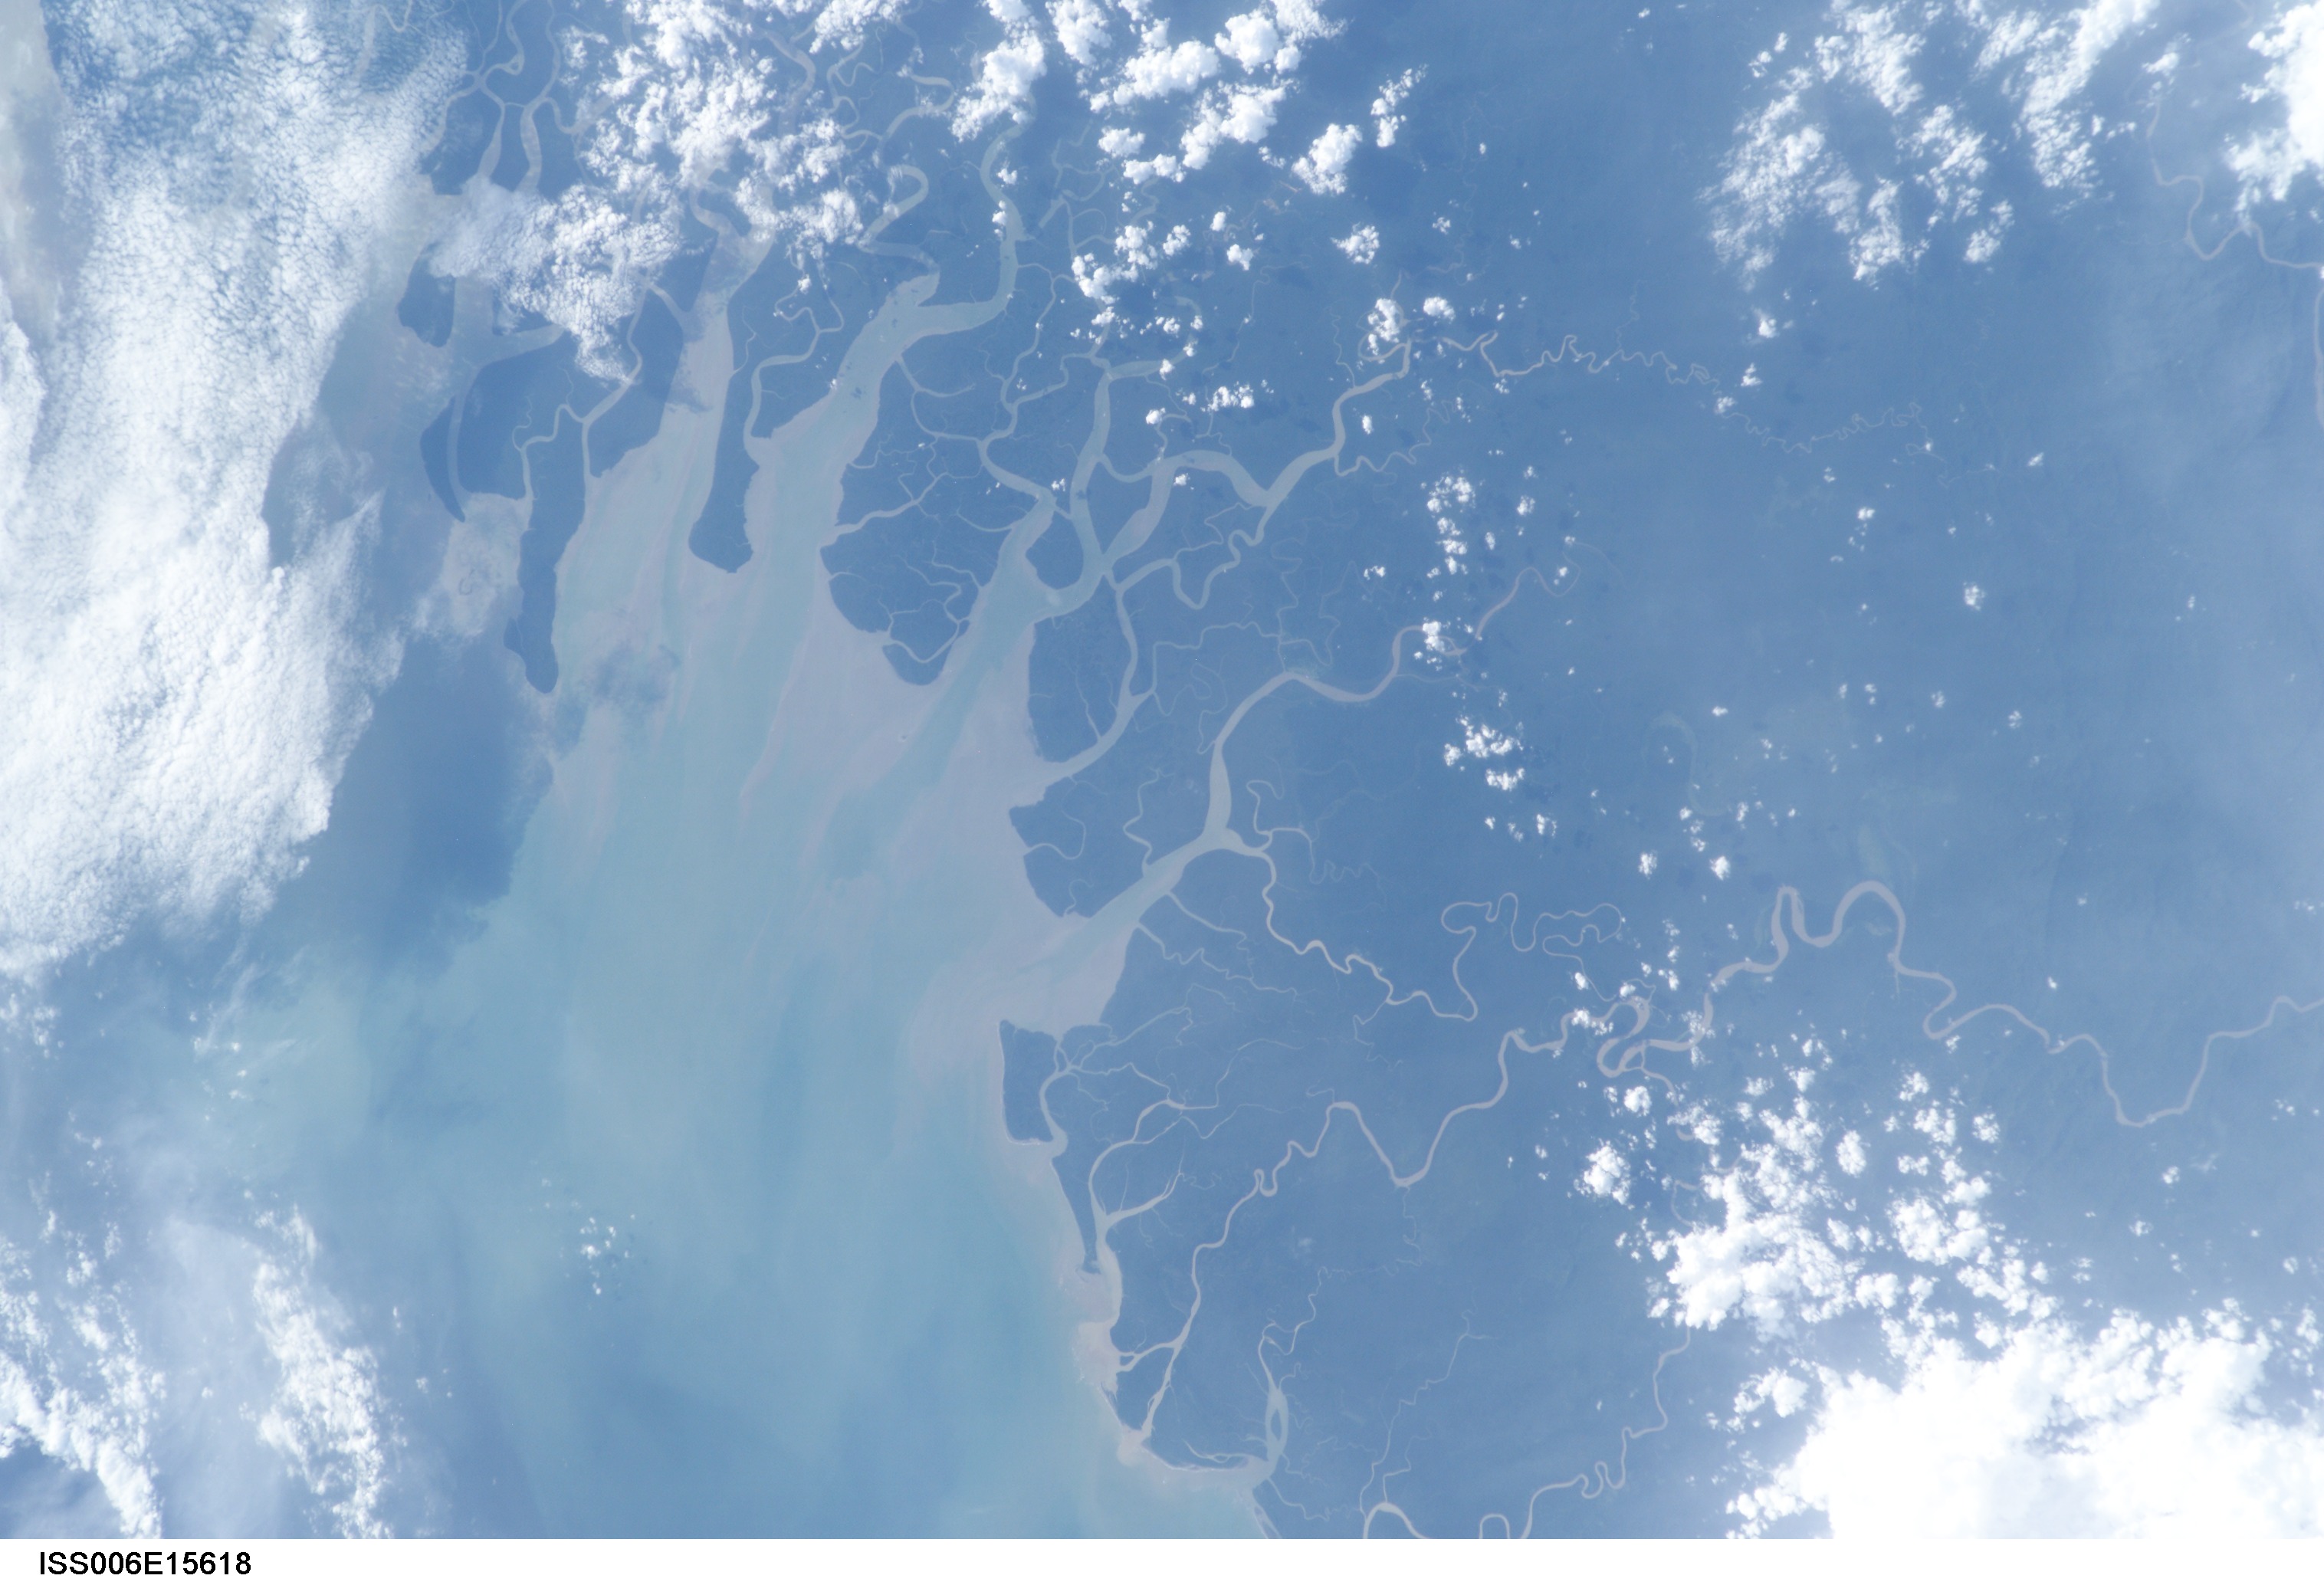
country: PAPUA NEW GUINEA
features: AIRO RIVER DELTA, PAPUA GULF
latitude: -7.5
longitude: 145.0
